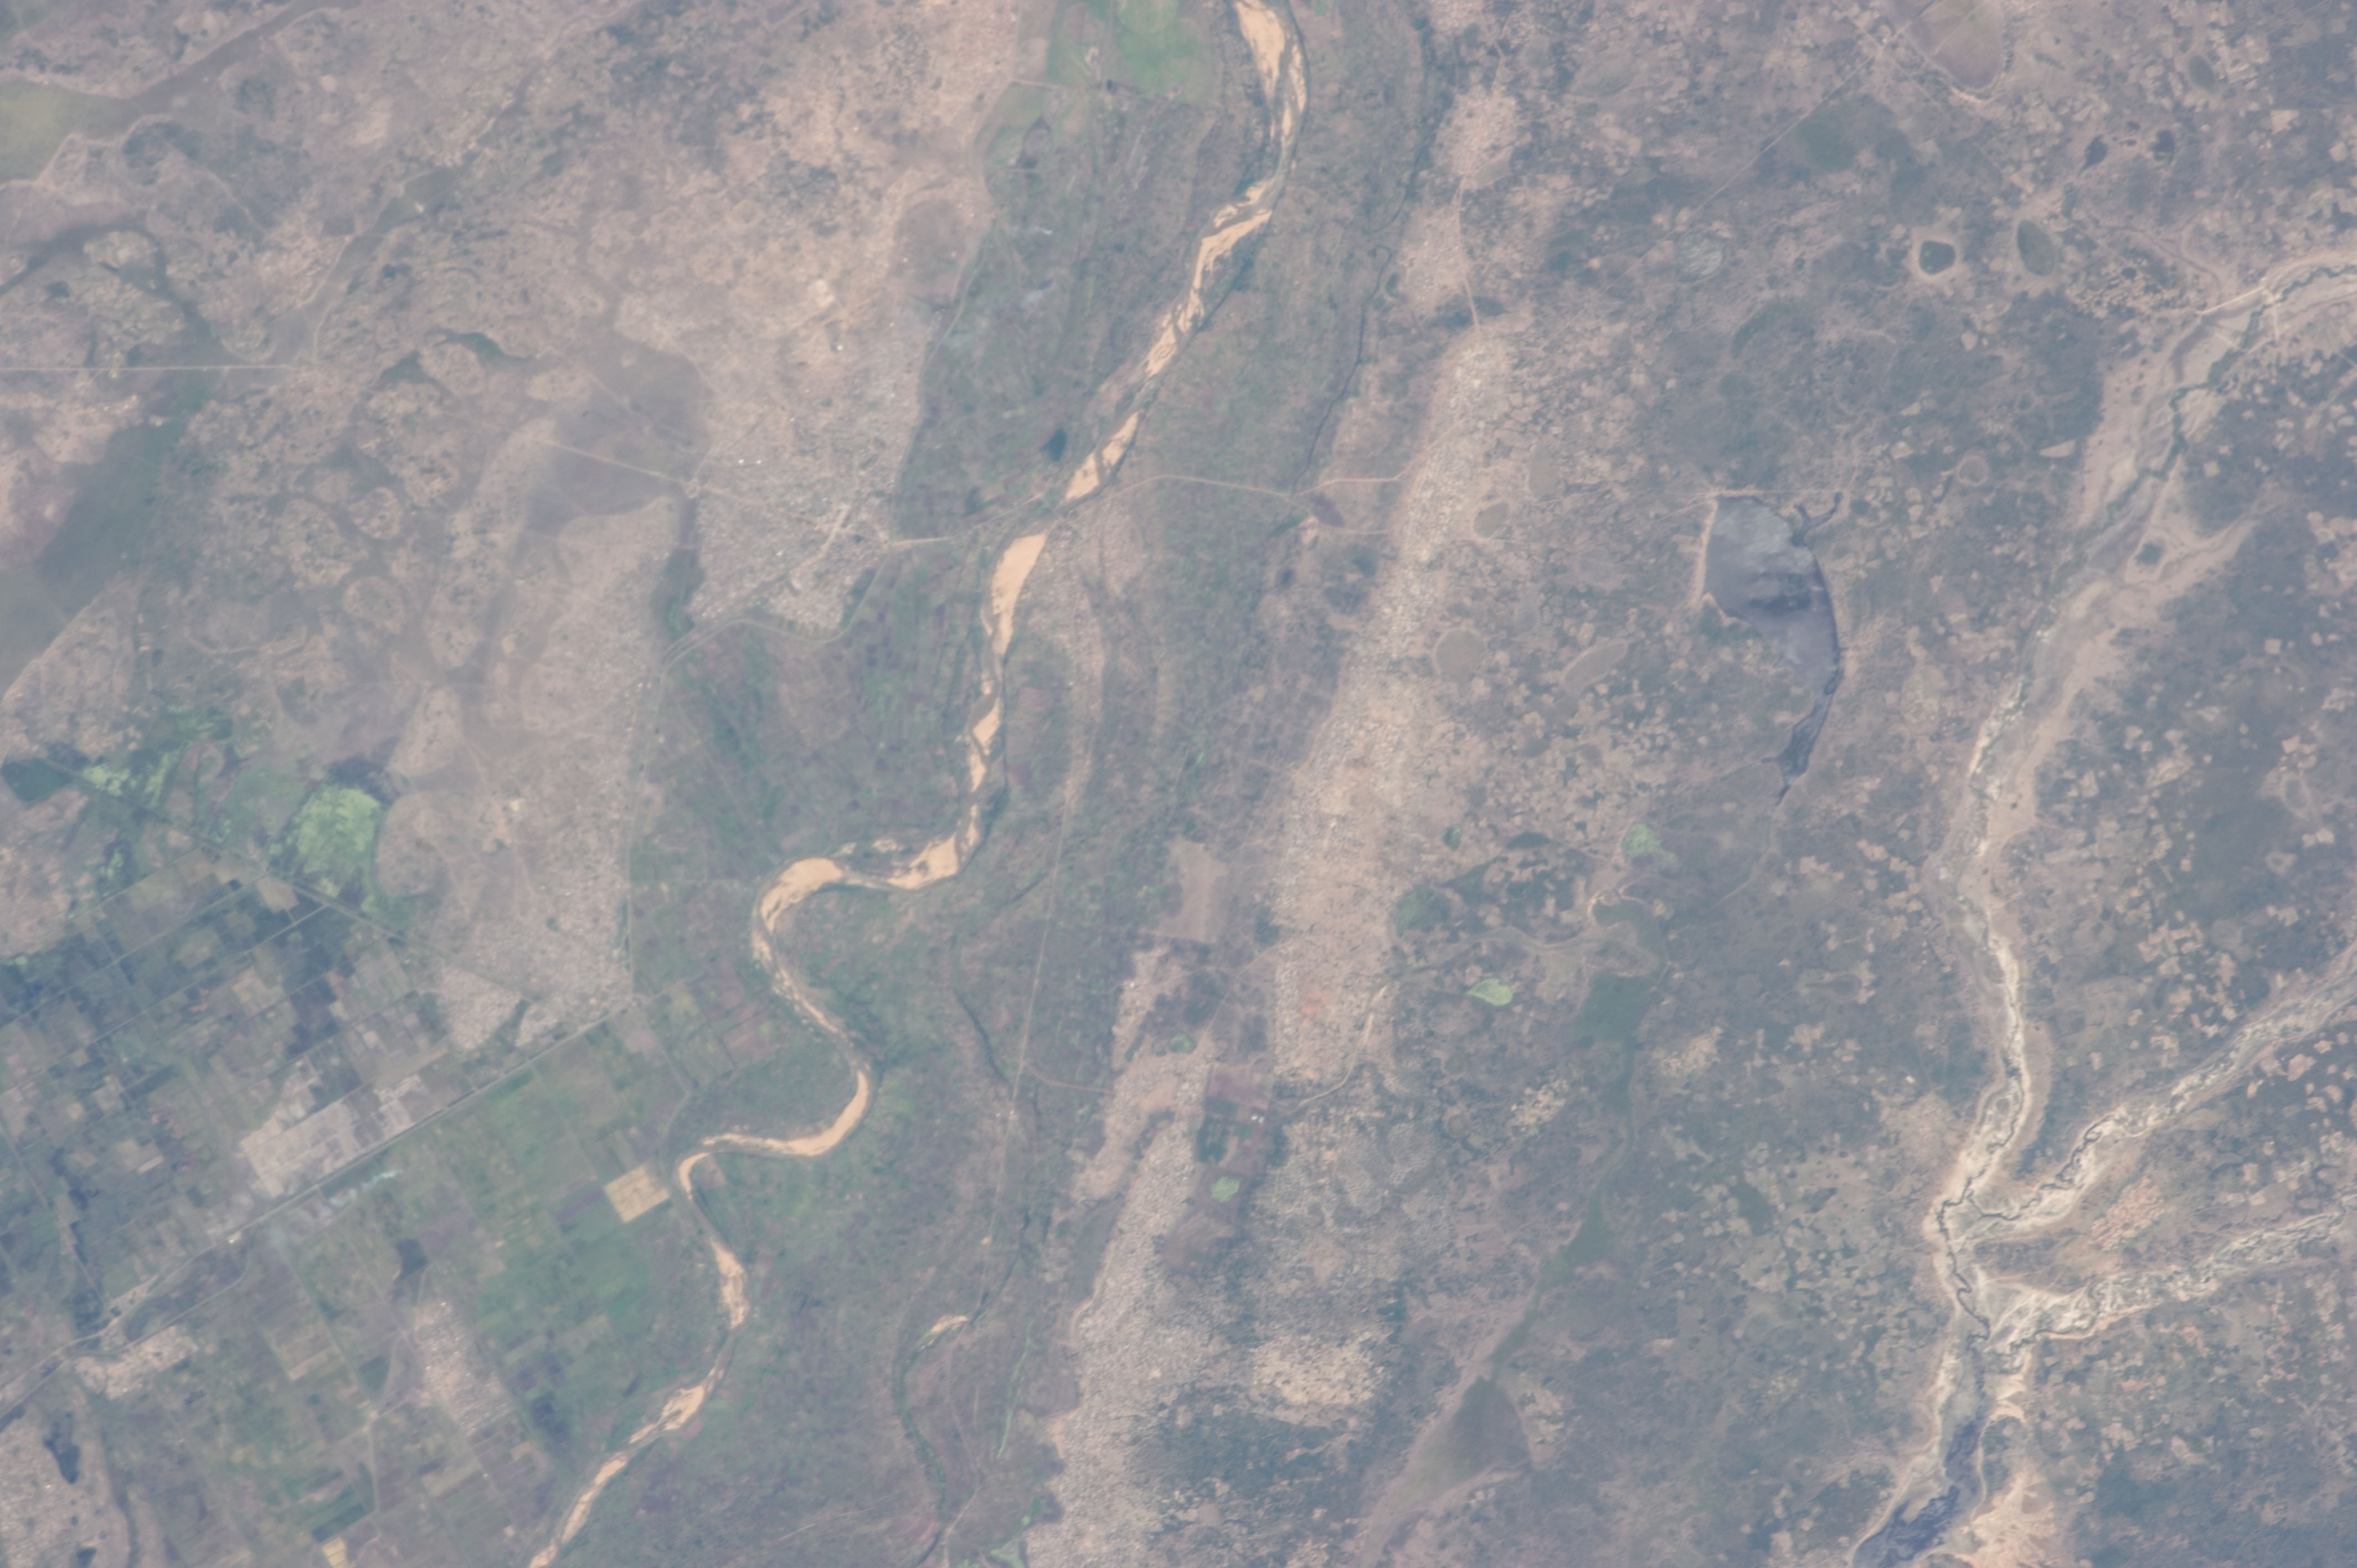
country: MOZAMBIQUE
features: LIMPOPO R., FLOODPLAIN, AGR.
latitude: -24.5
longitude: 33.1
